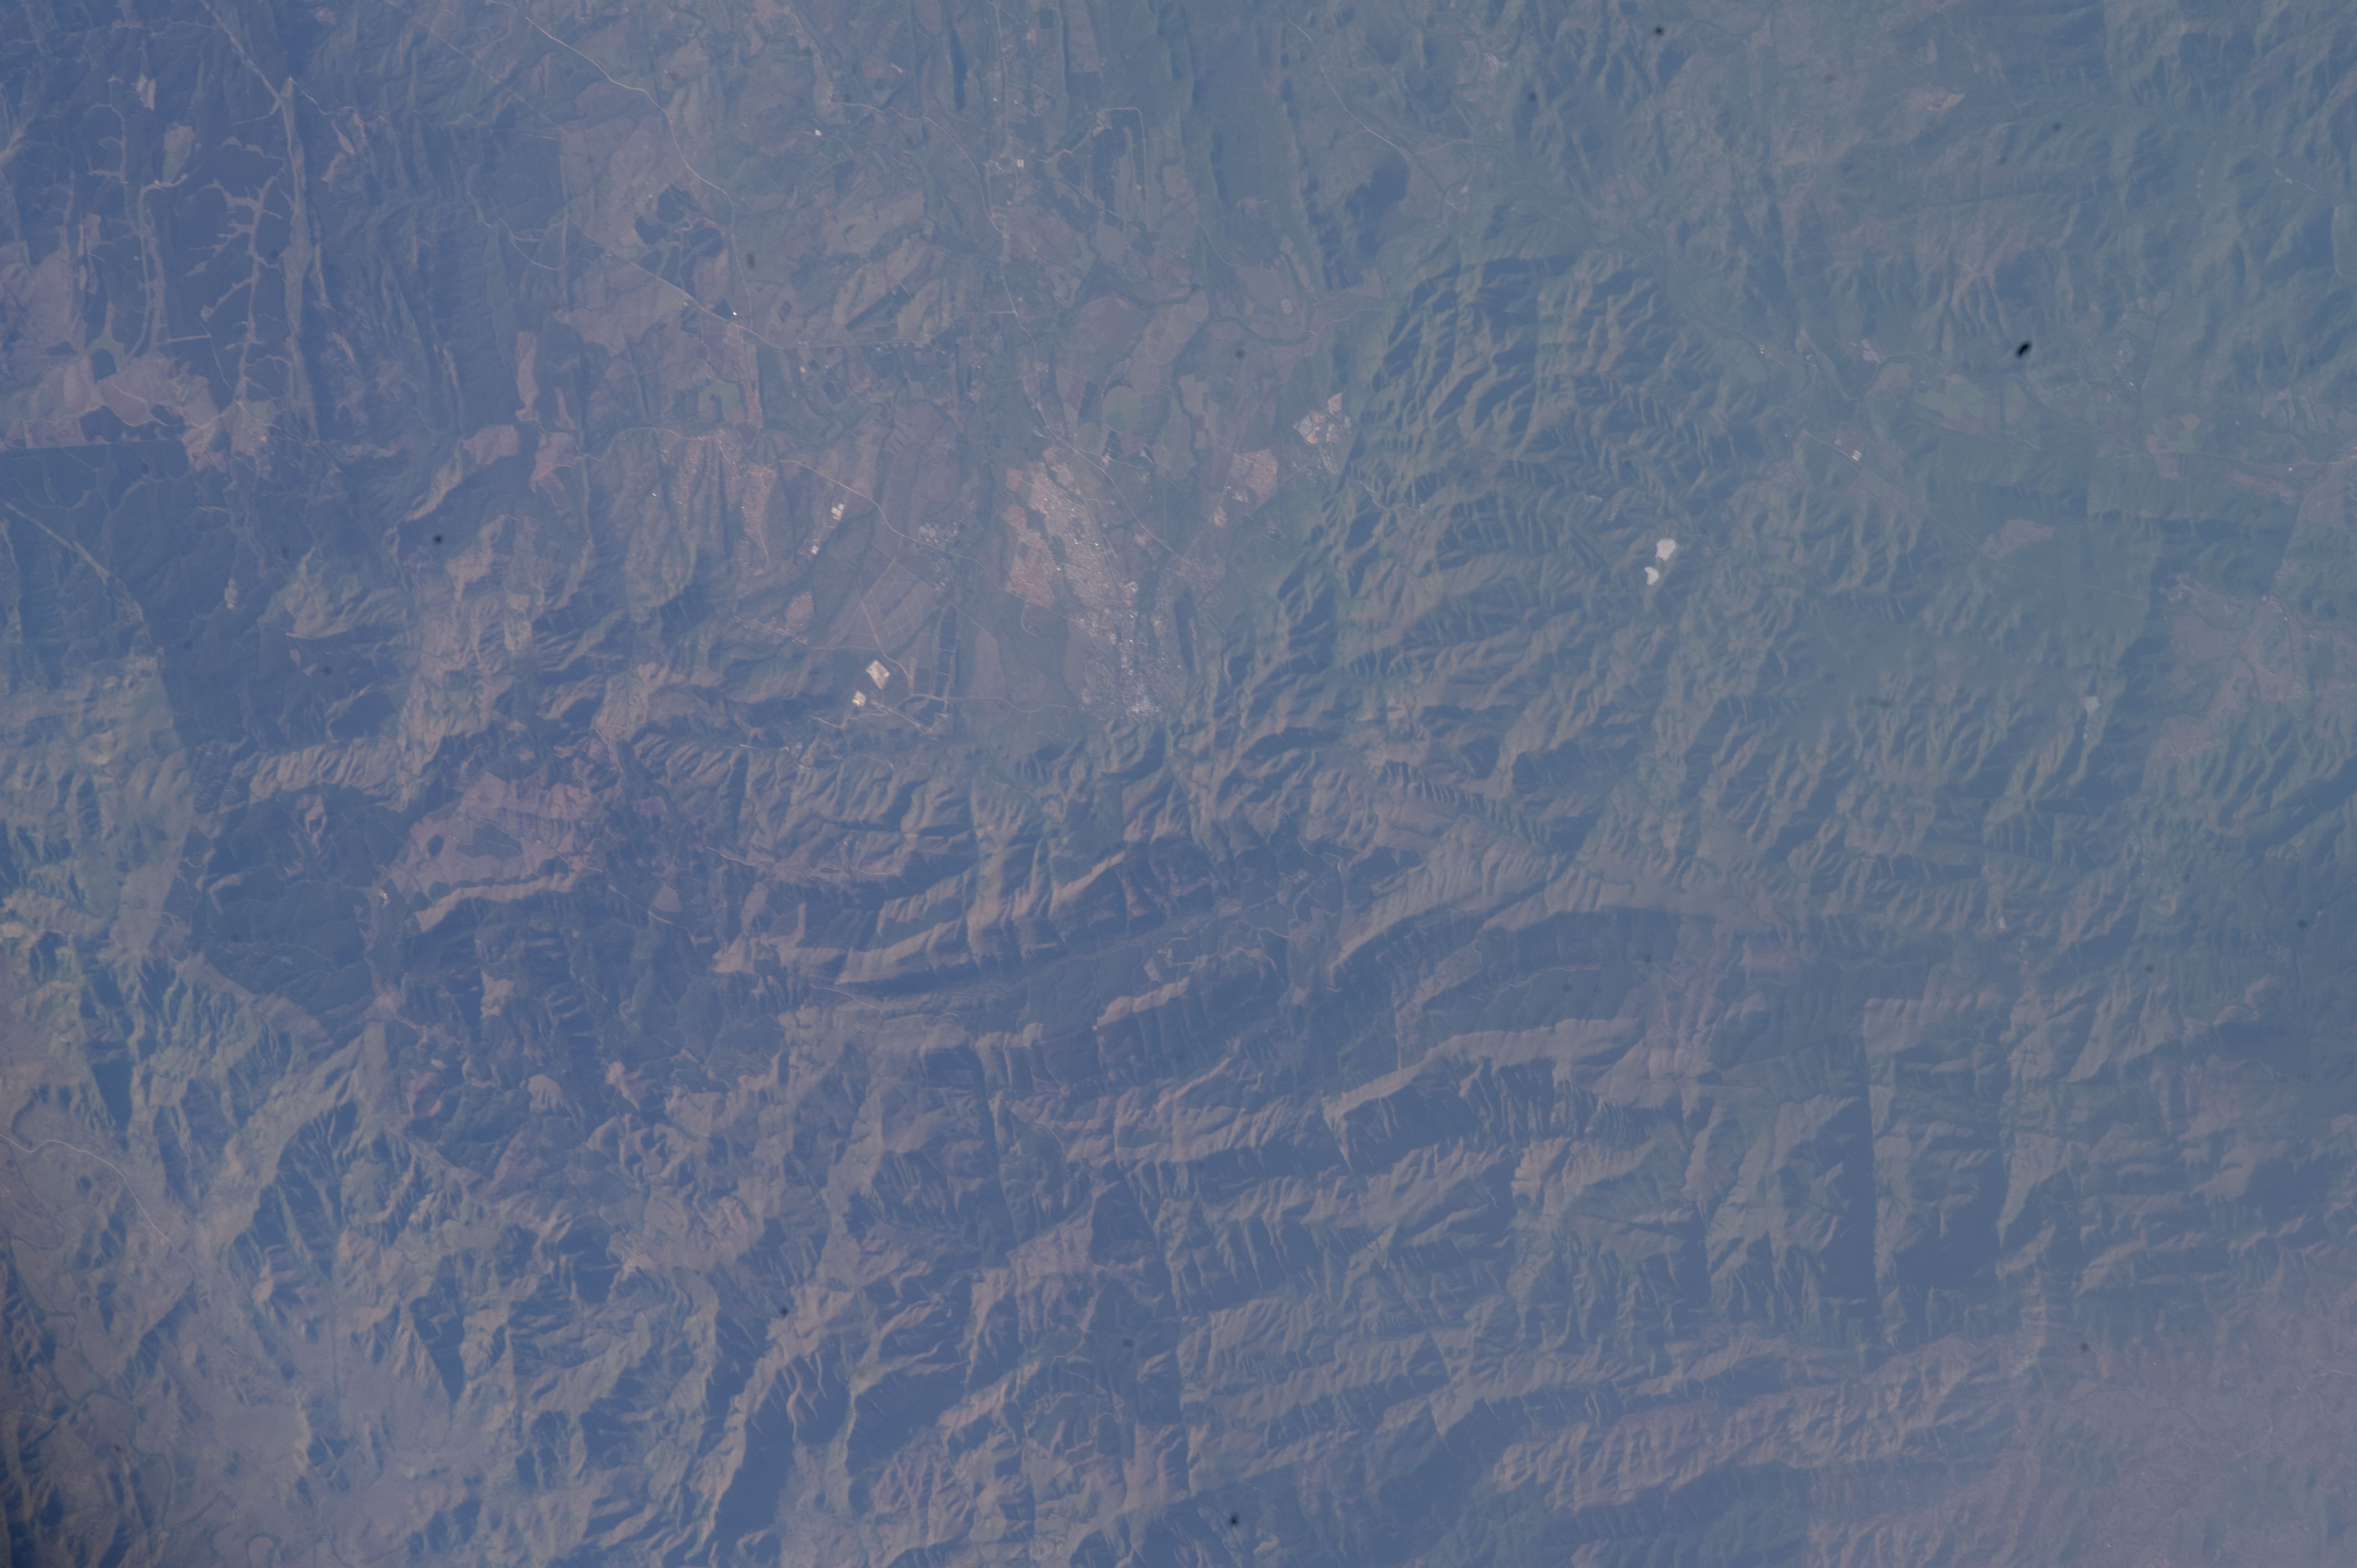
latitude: -25.8
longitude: 31.1
